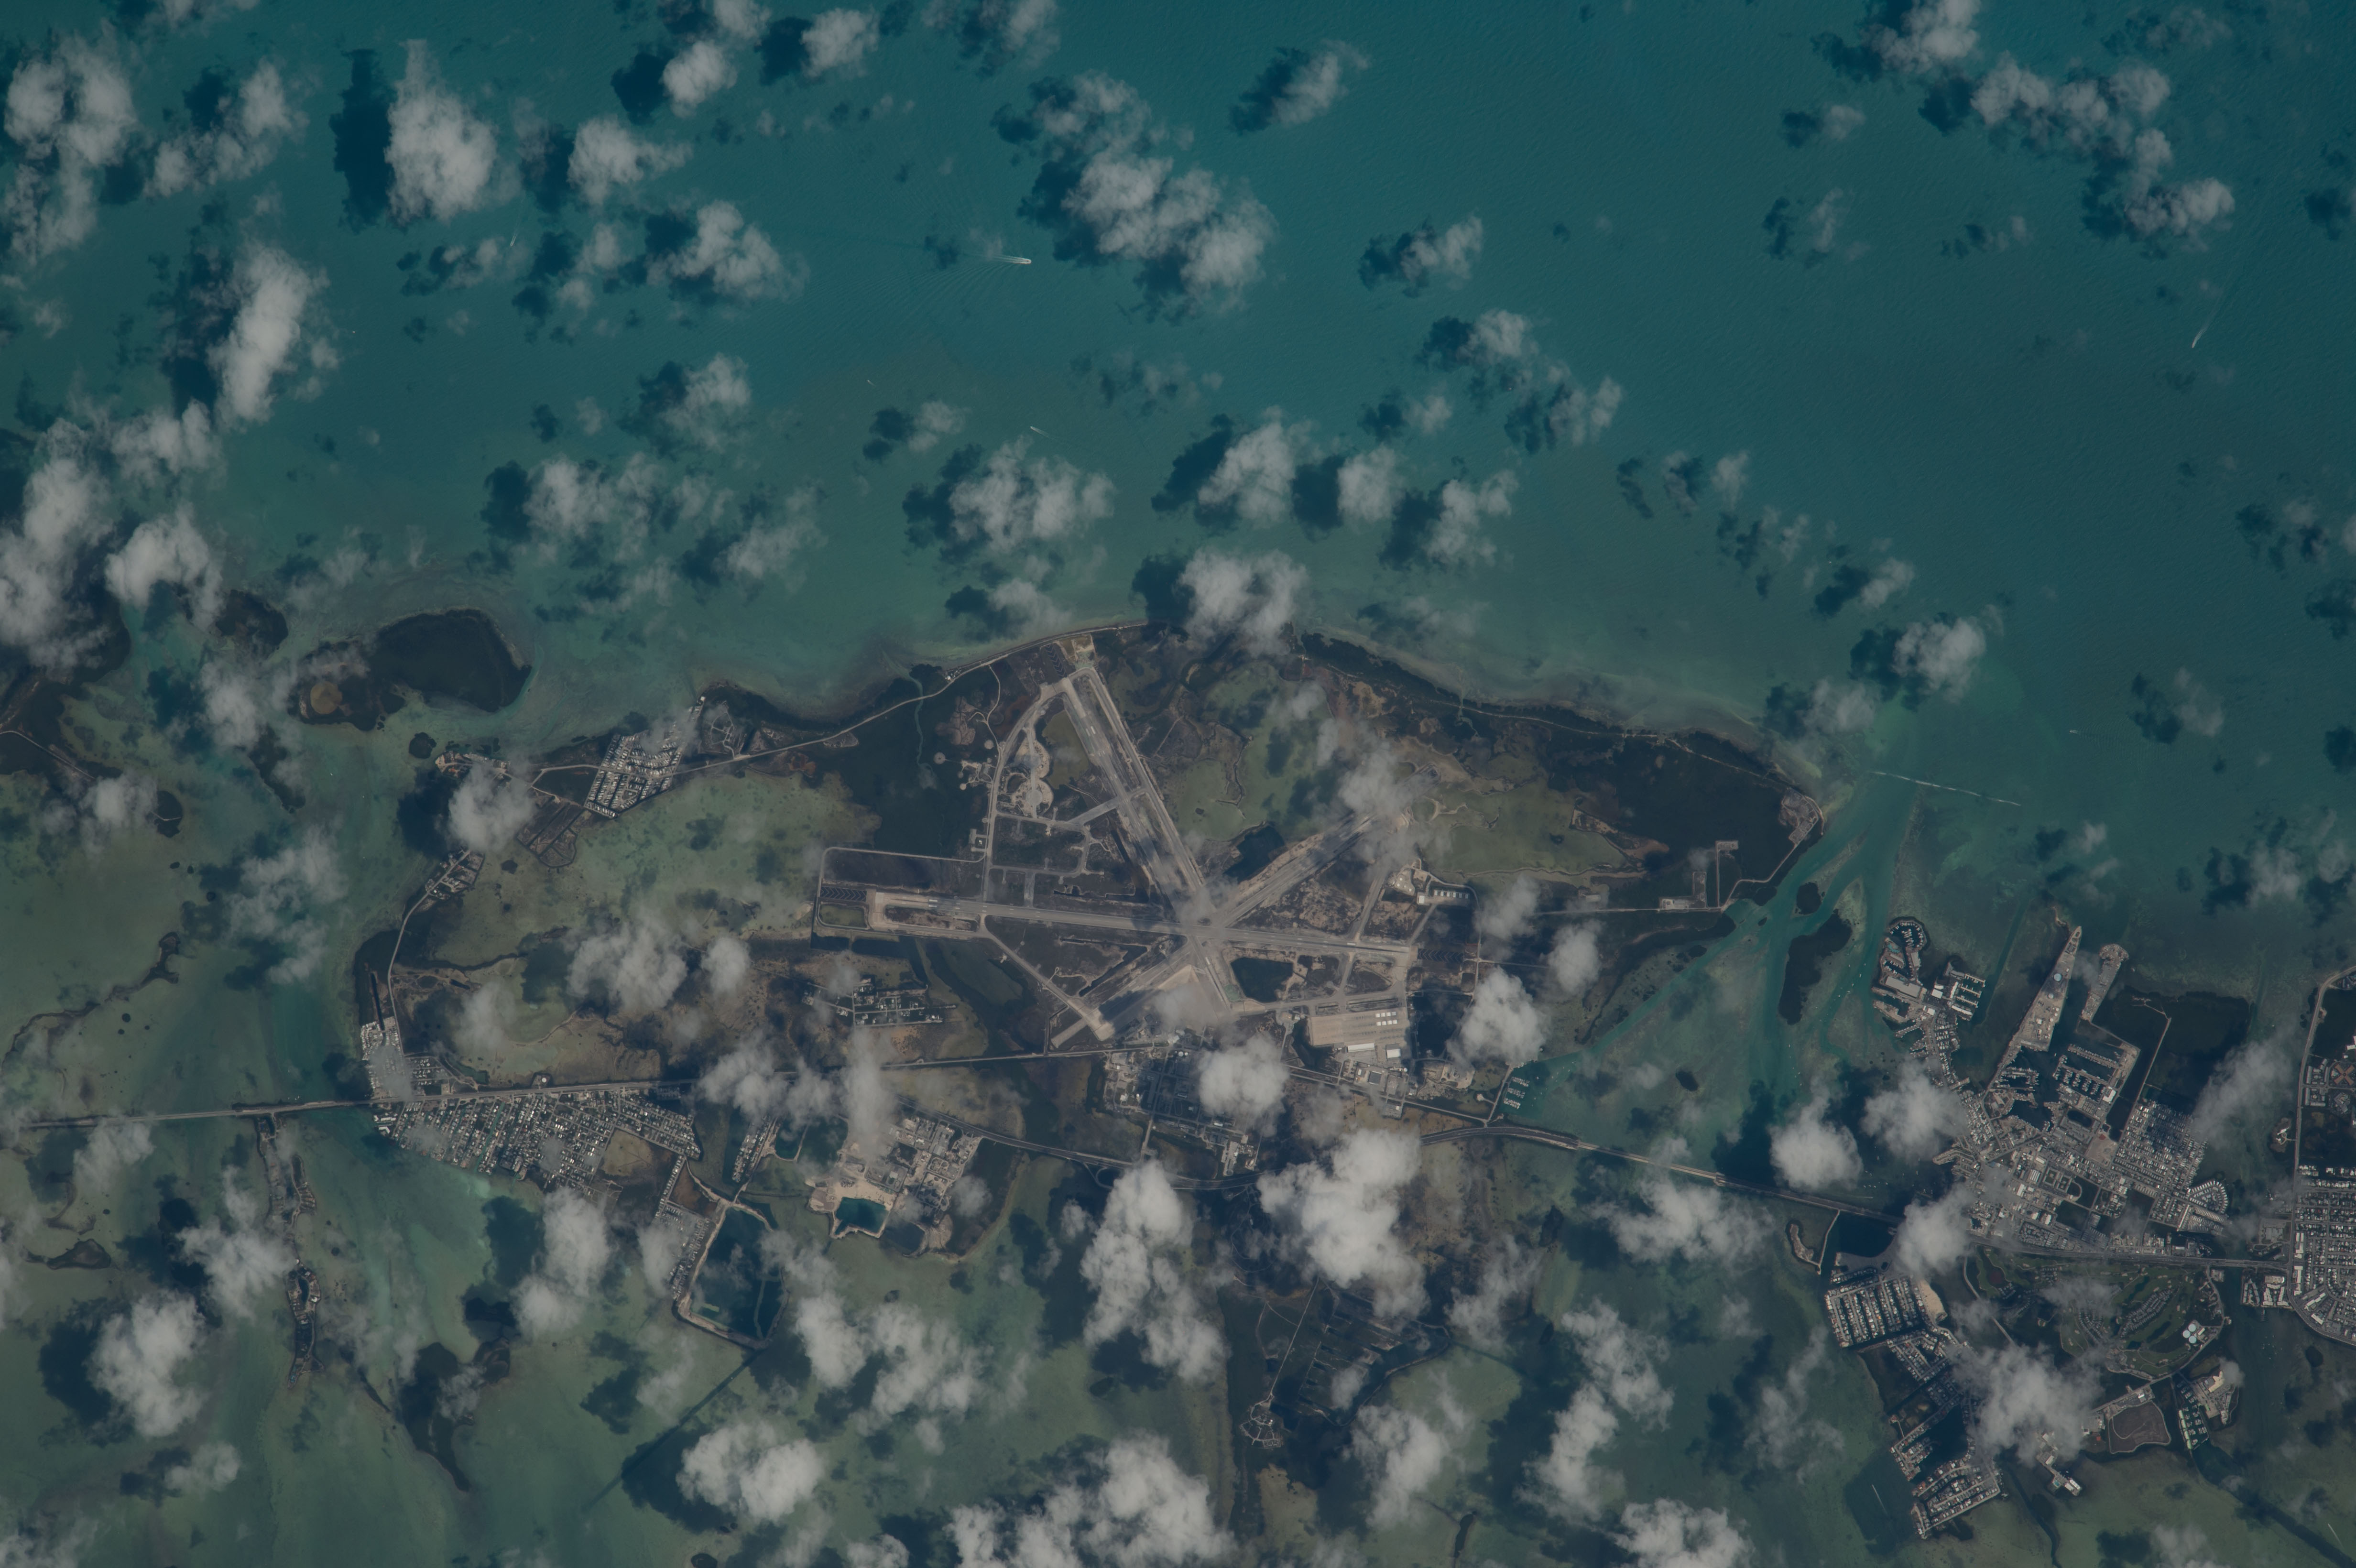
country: USA-FLORIDA
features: EAST ROCKLAND KEY, BOCA CHICA KEY, GEIGER KEY, BOCA CHICA FIELD
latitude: 24.6
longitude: -81.7
